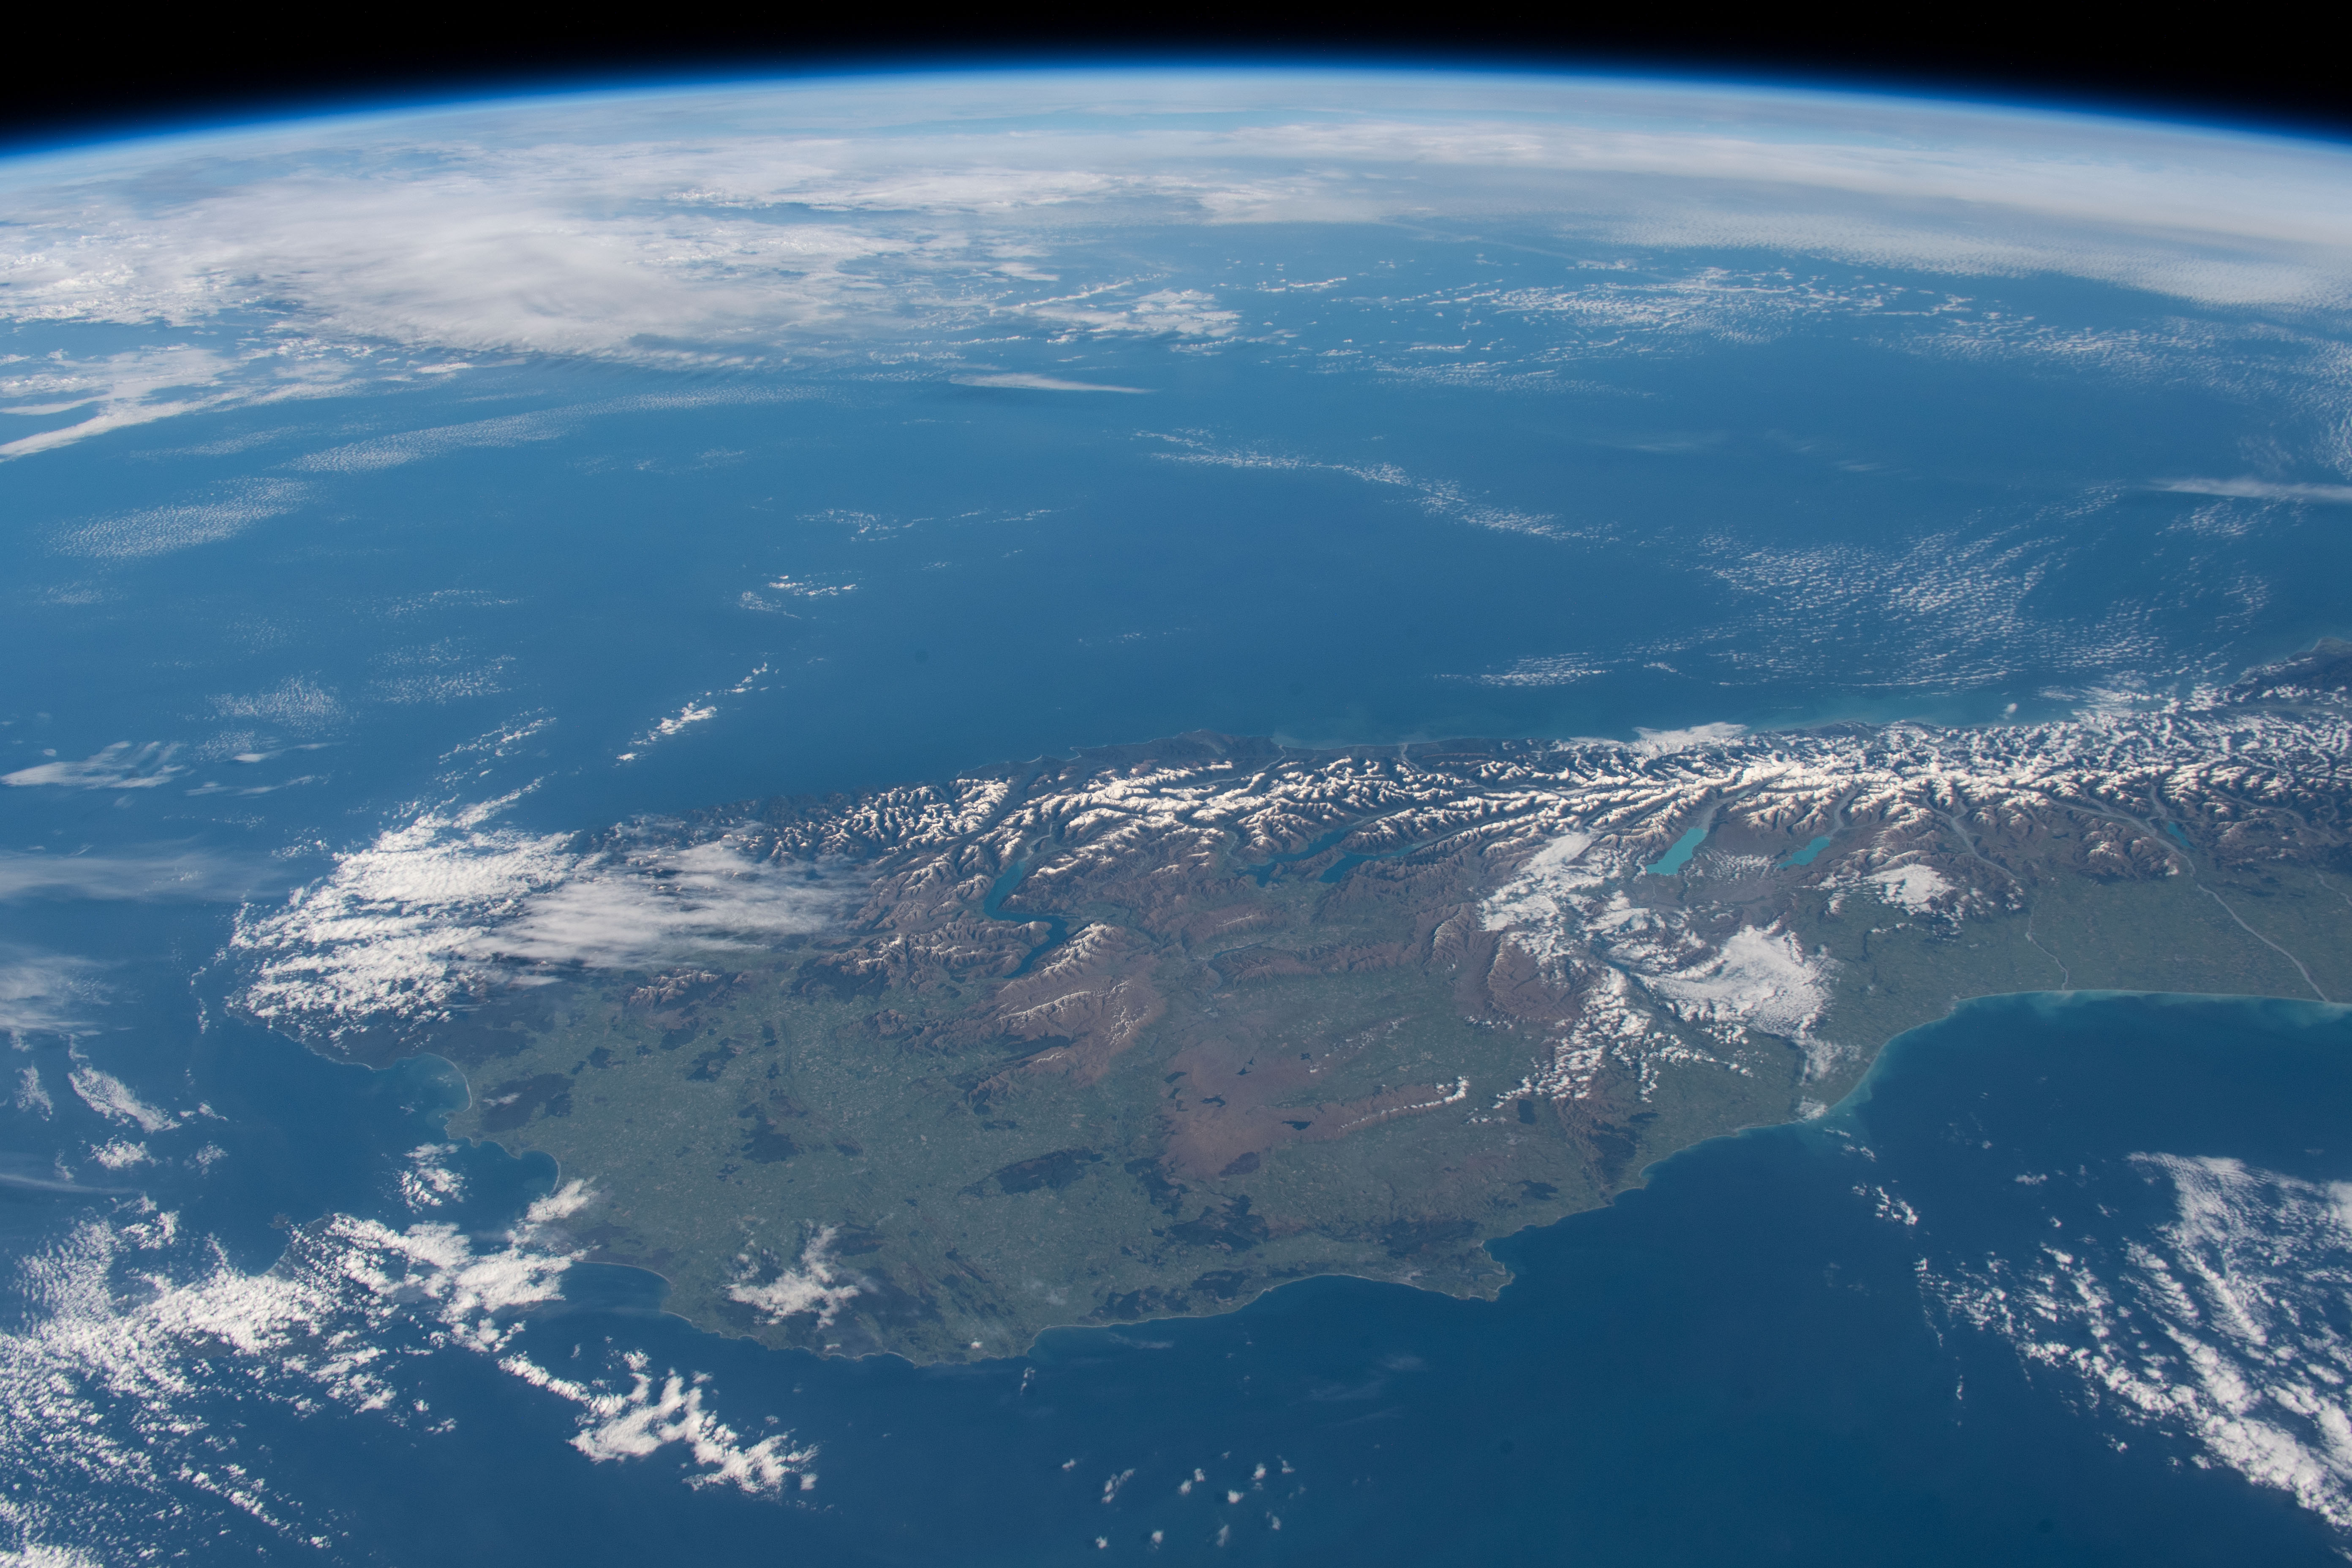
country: NEW ZEALAND-SI
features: NEW ZELAND, SOUTH ISLAND, SOUTHERN ALPS MOUNTAINS
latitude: -44.0
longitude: 168.5
